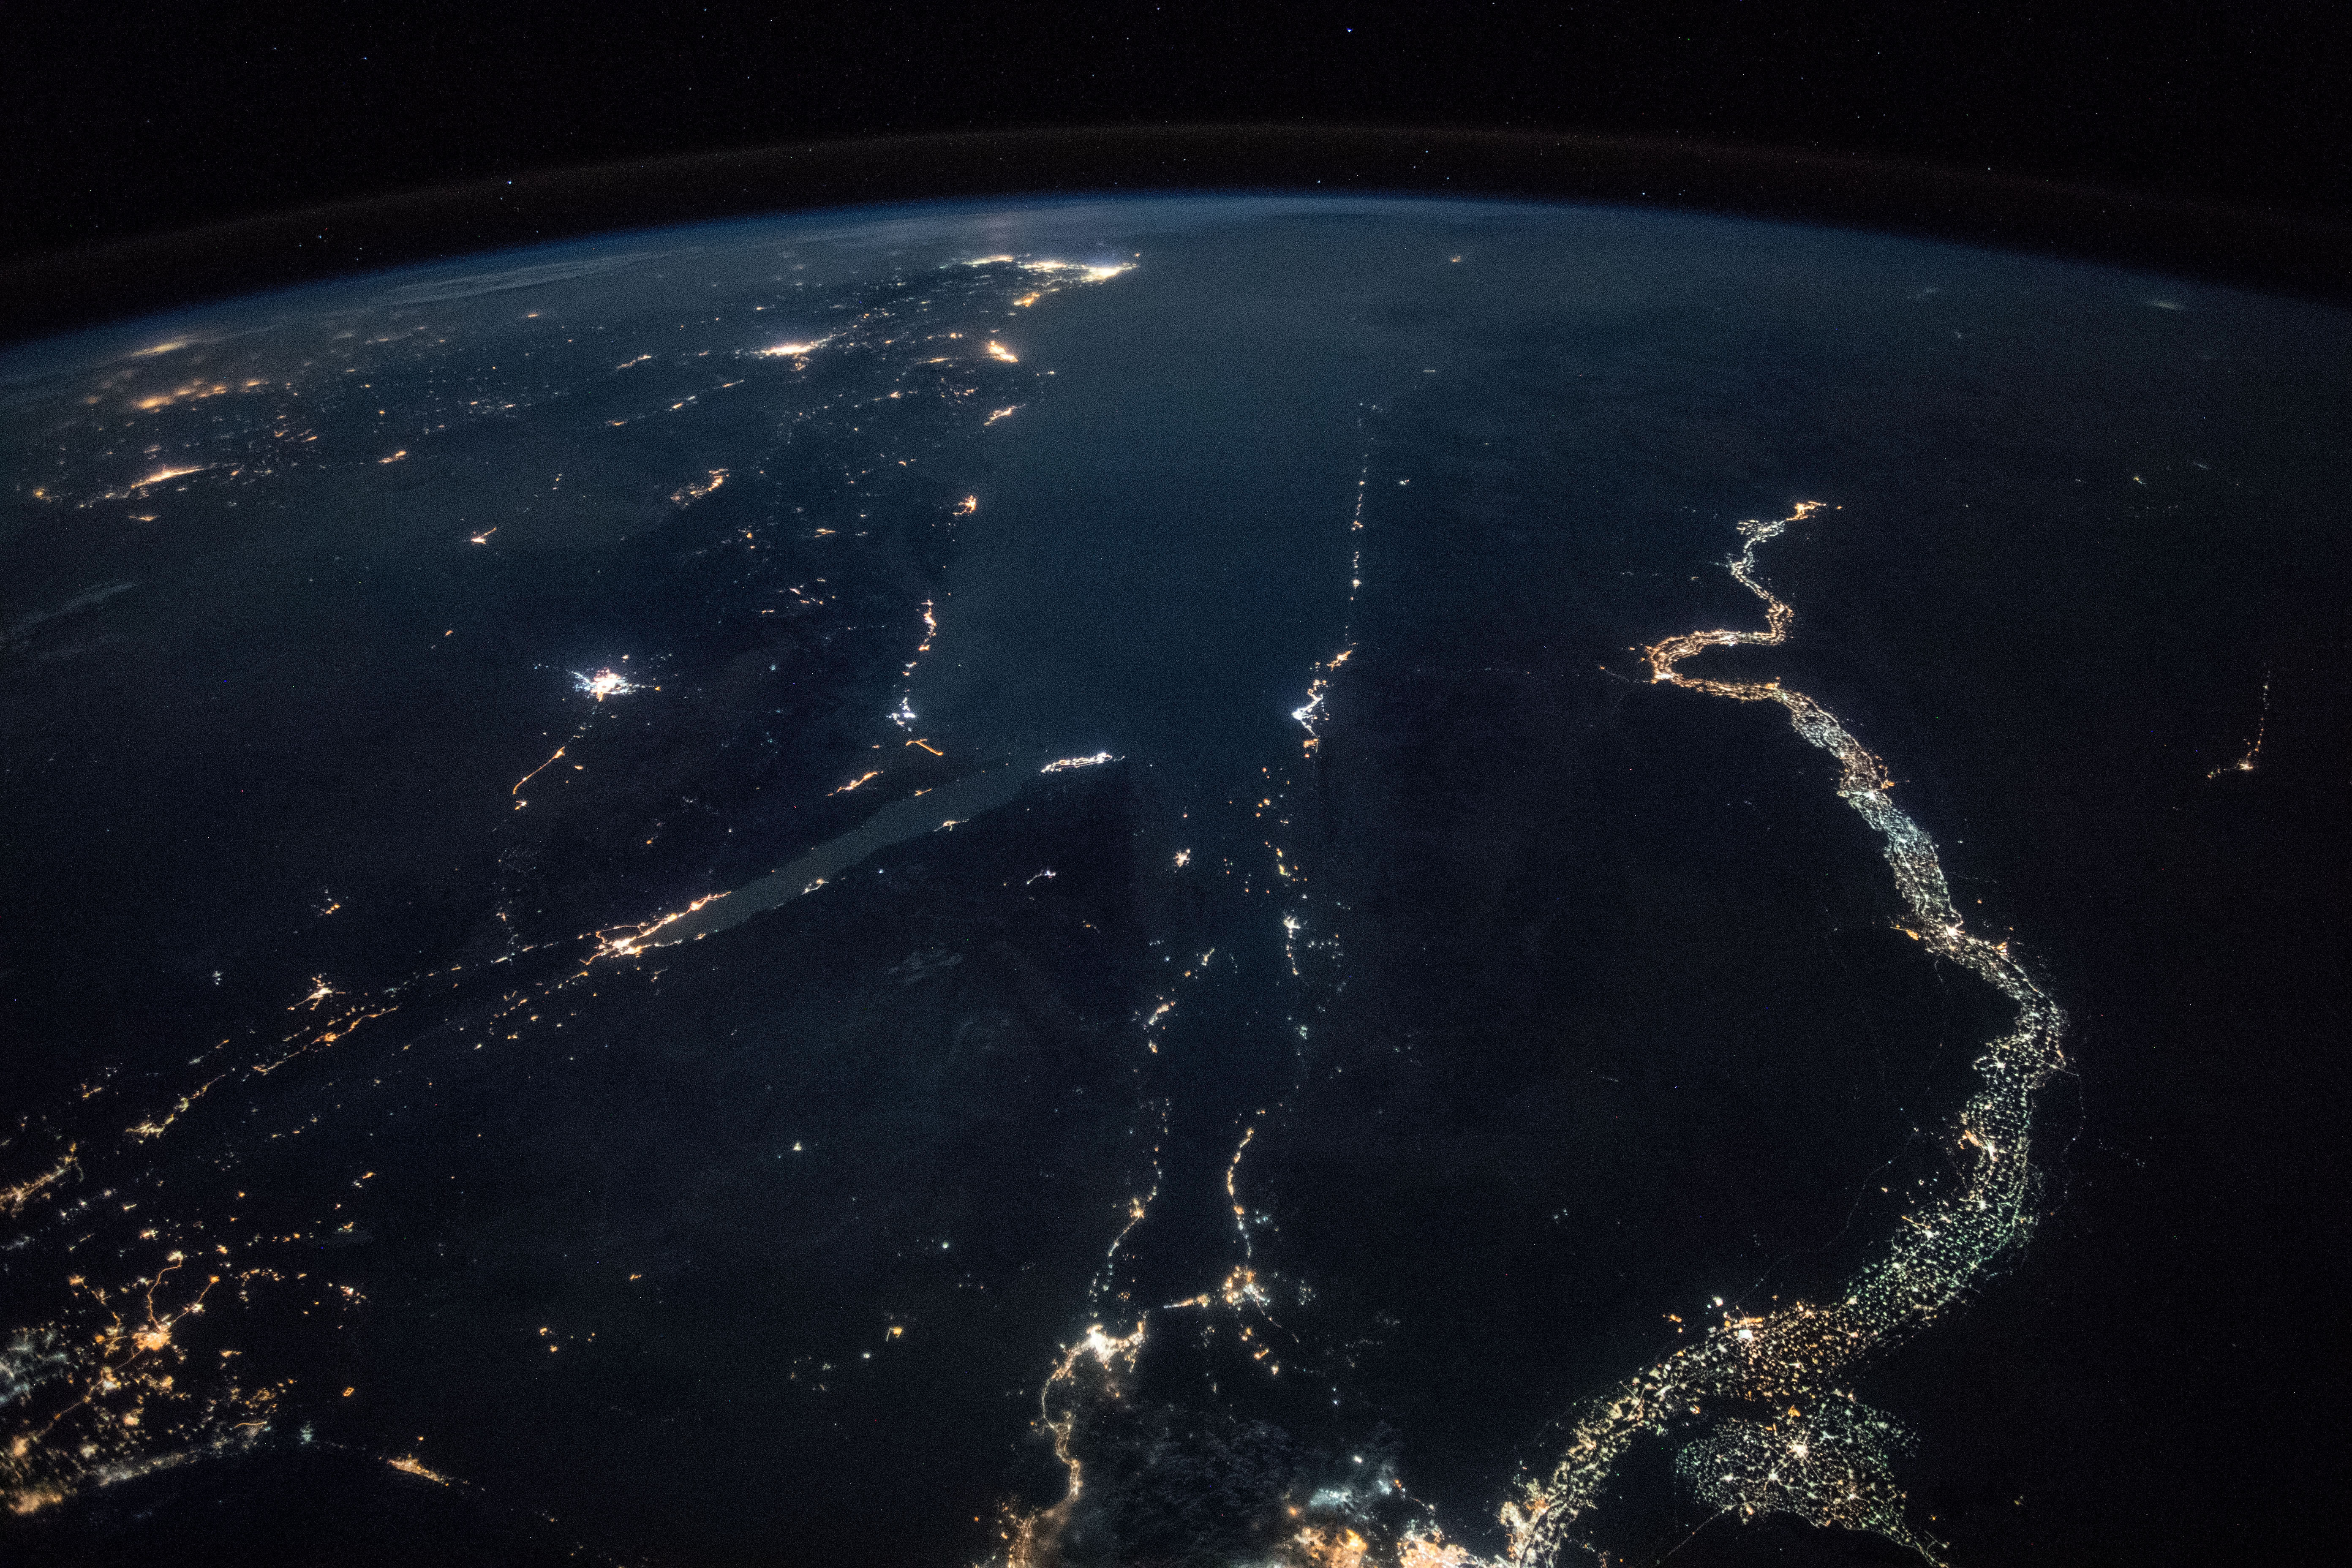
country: EGYPT
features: GULF OF SUEZ, GULF OF AQABA, HEJAZ MOUNTAINS, TABUK CITY, RAS MOHAMMED CITY, SHARM EL-SHEIKH CITY, NILE RIVER, EARTH LIMB, NIGHT
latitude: 27.8
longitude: 34.0
